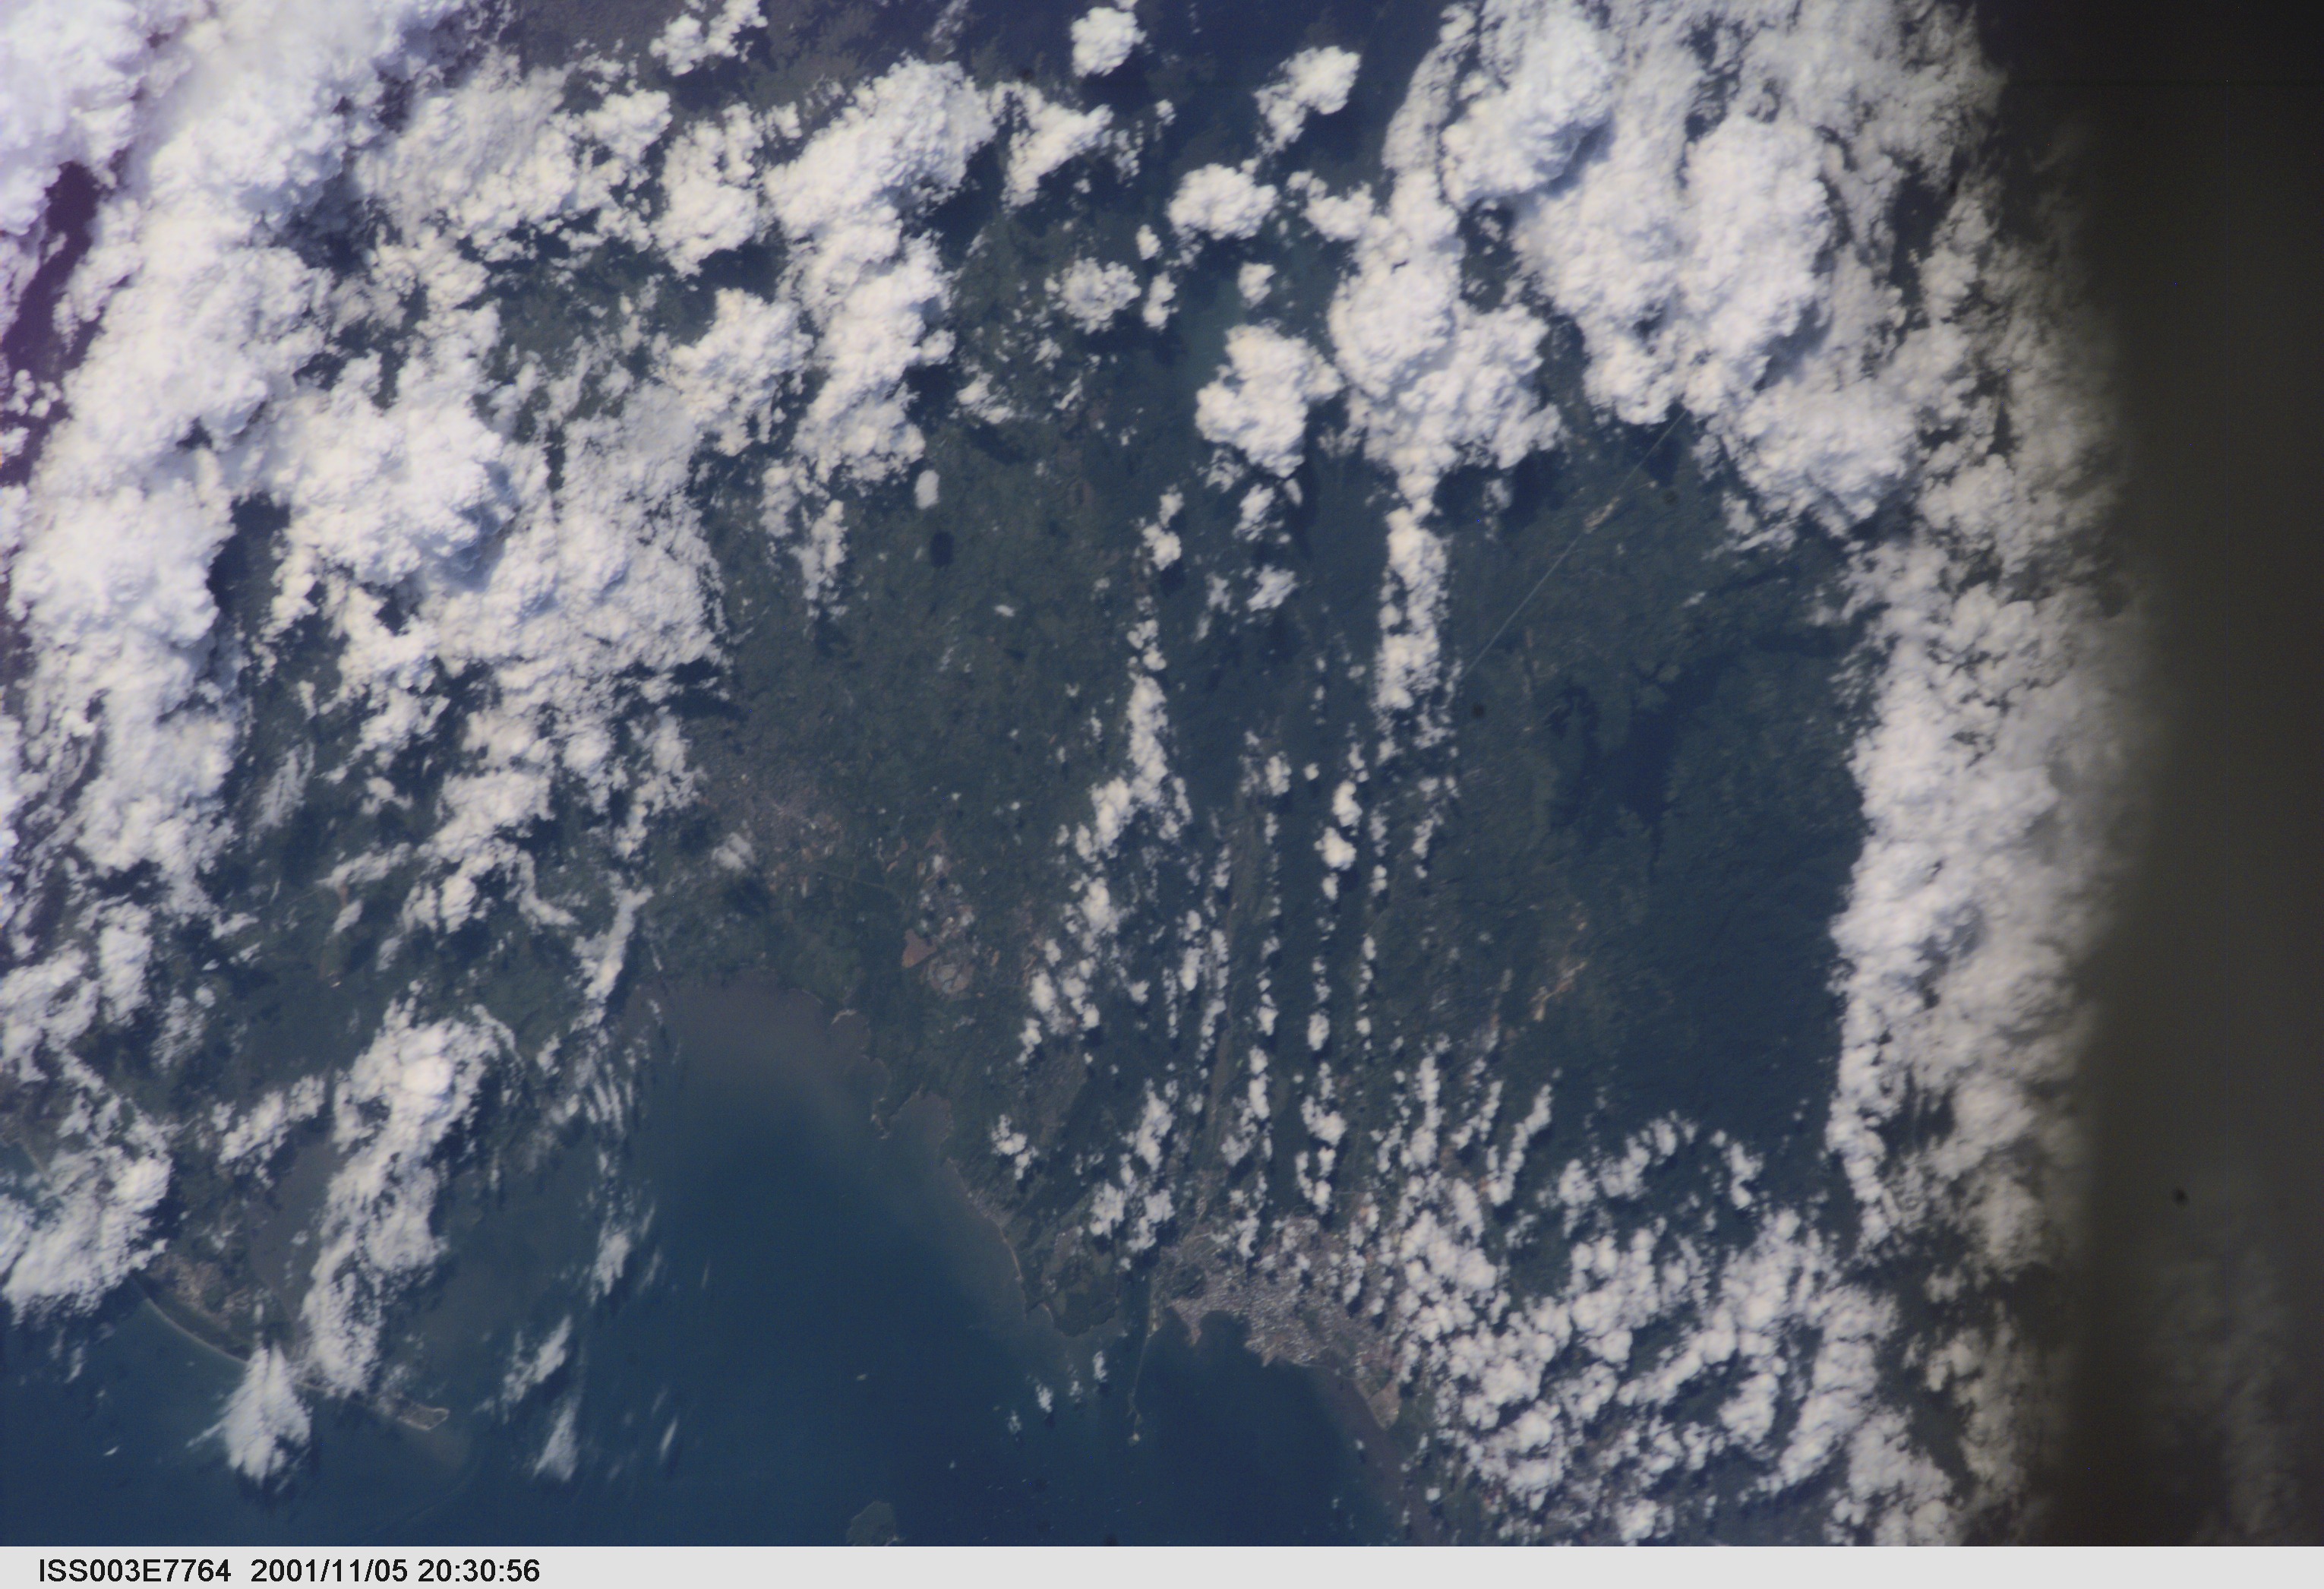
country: PANAMA
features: PANAMA CANAL, RES., CL.
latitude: 9.0
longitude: -79.5
